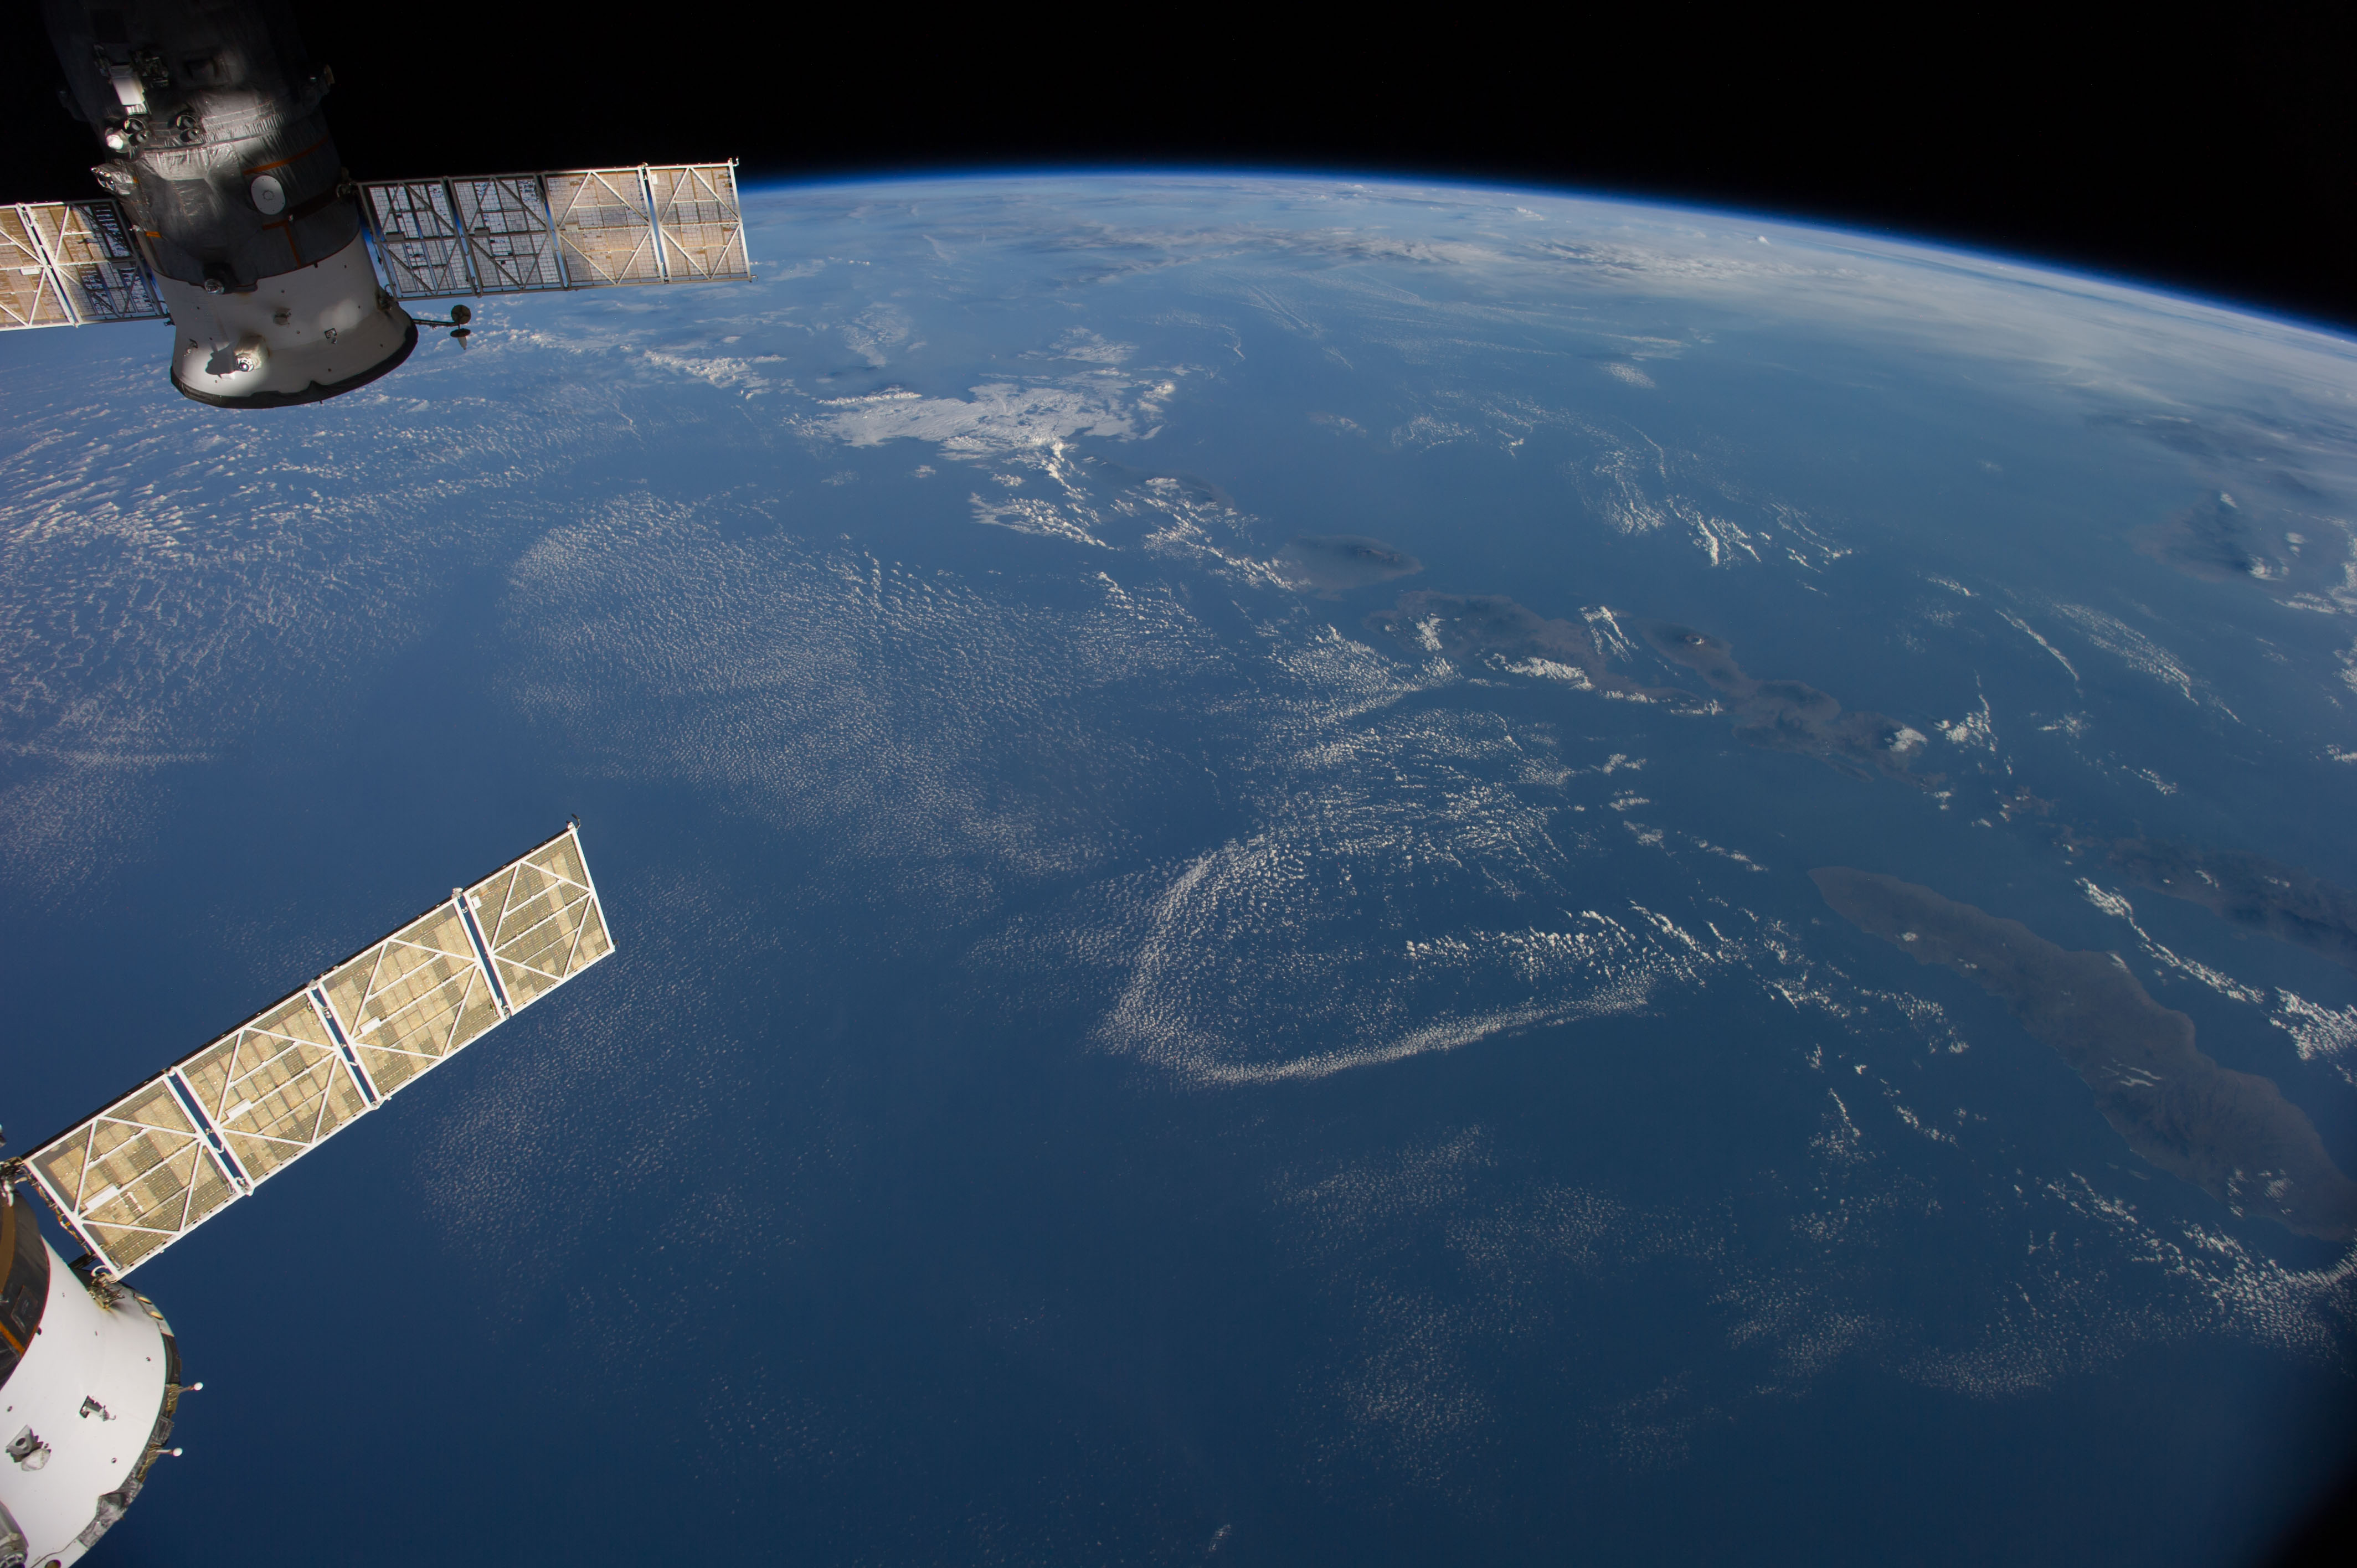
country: INDONESIA
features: BALI, W. NUSA TENGGARA, BALI S., JAVA S., MT. RINJANI, MT. TAMBORA, ATMOSPHERIC LIMB
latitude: -10.5
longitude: 116.0
